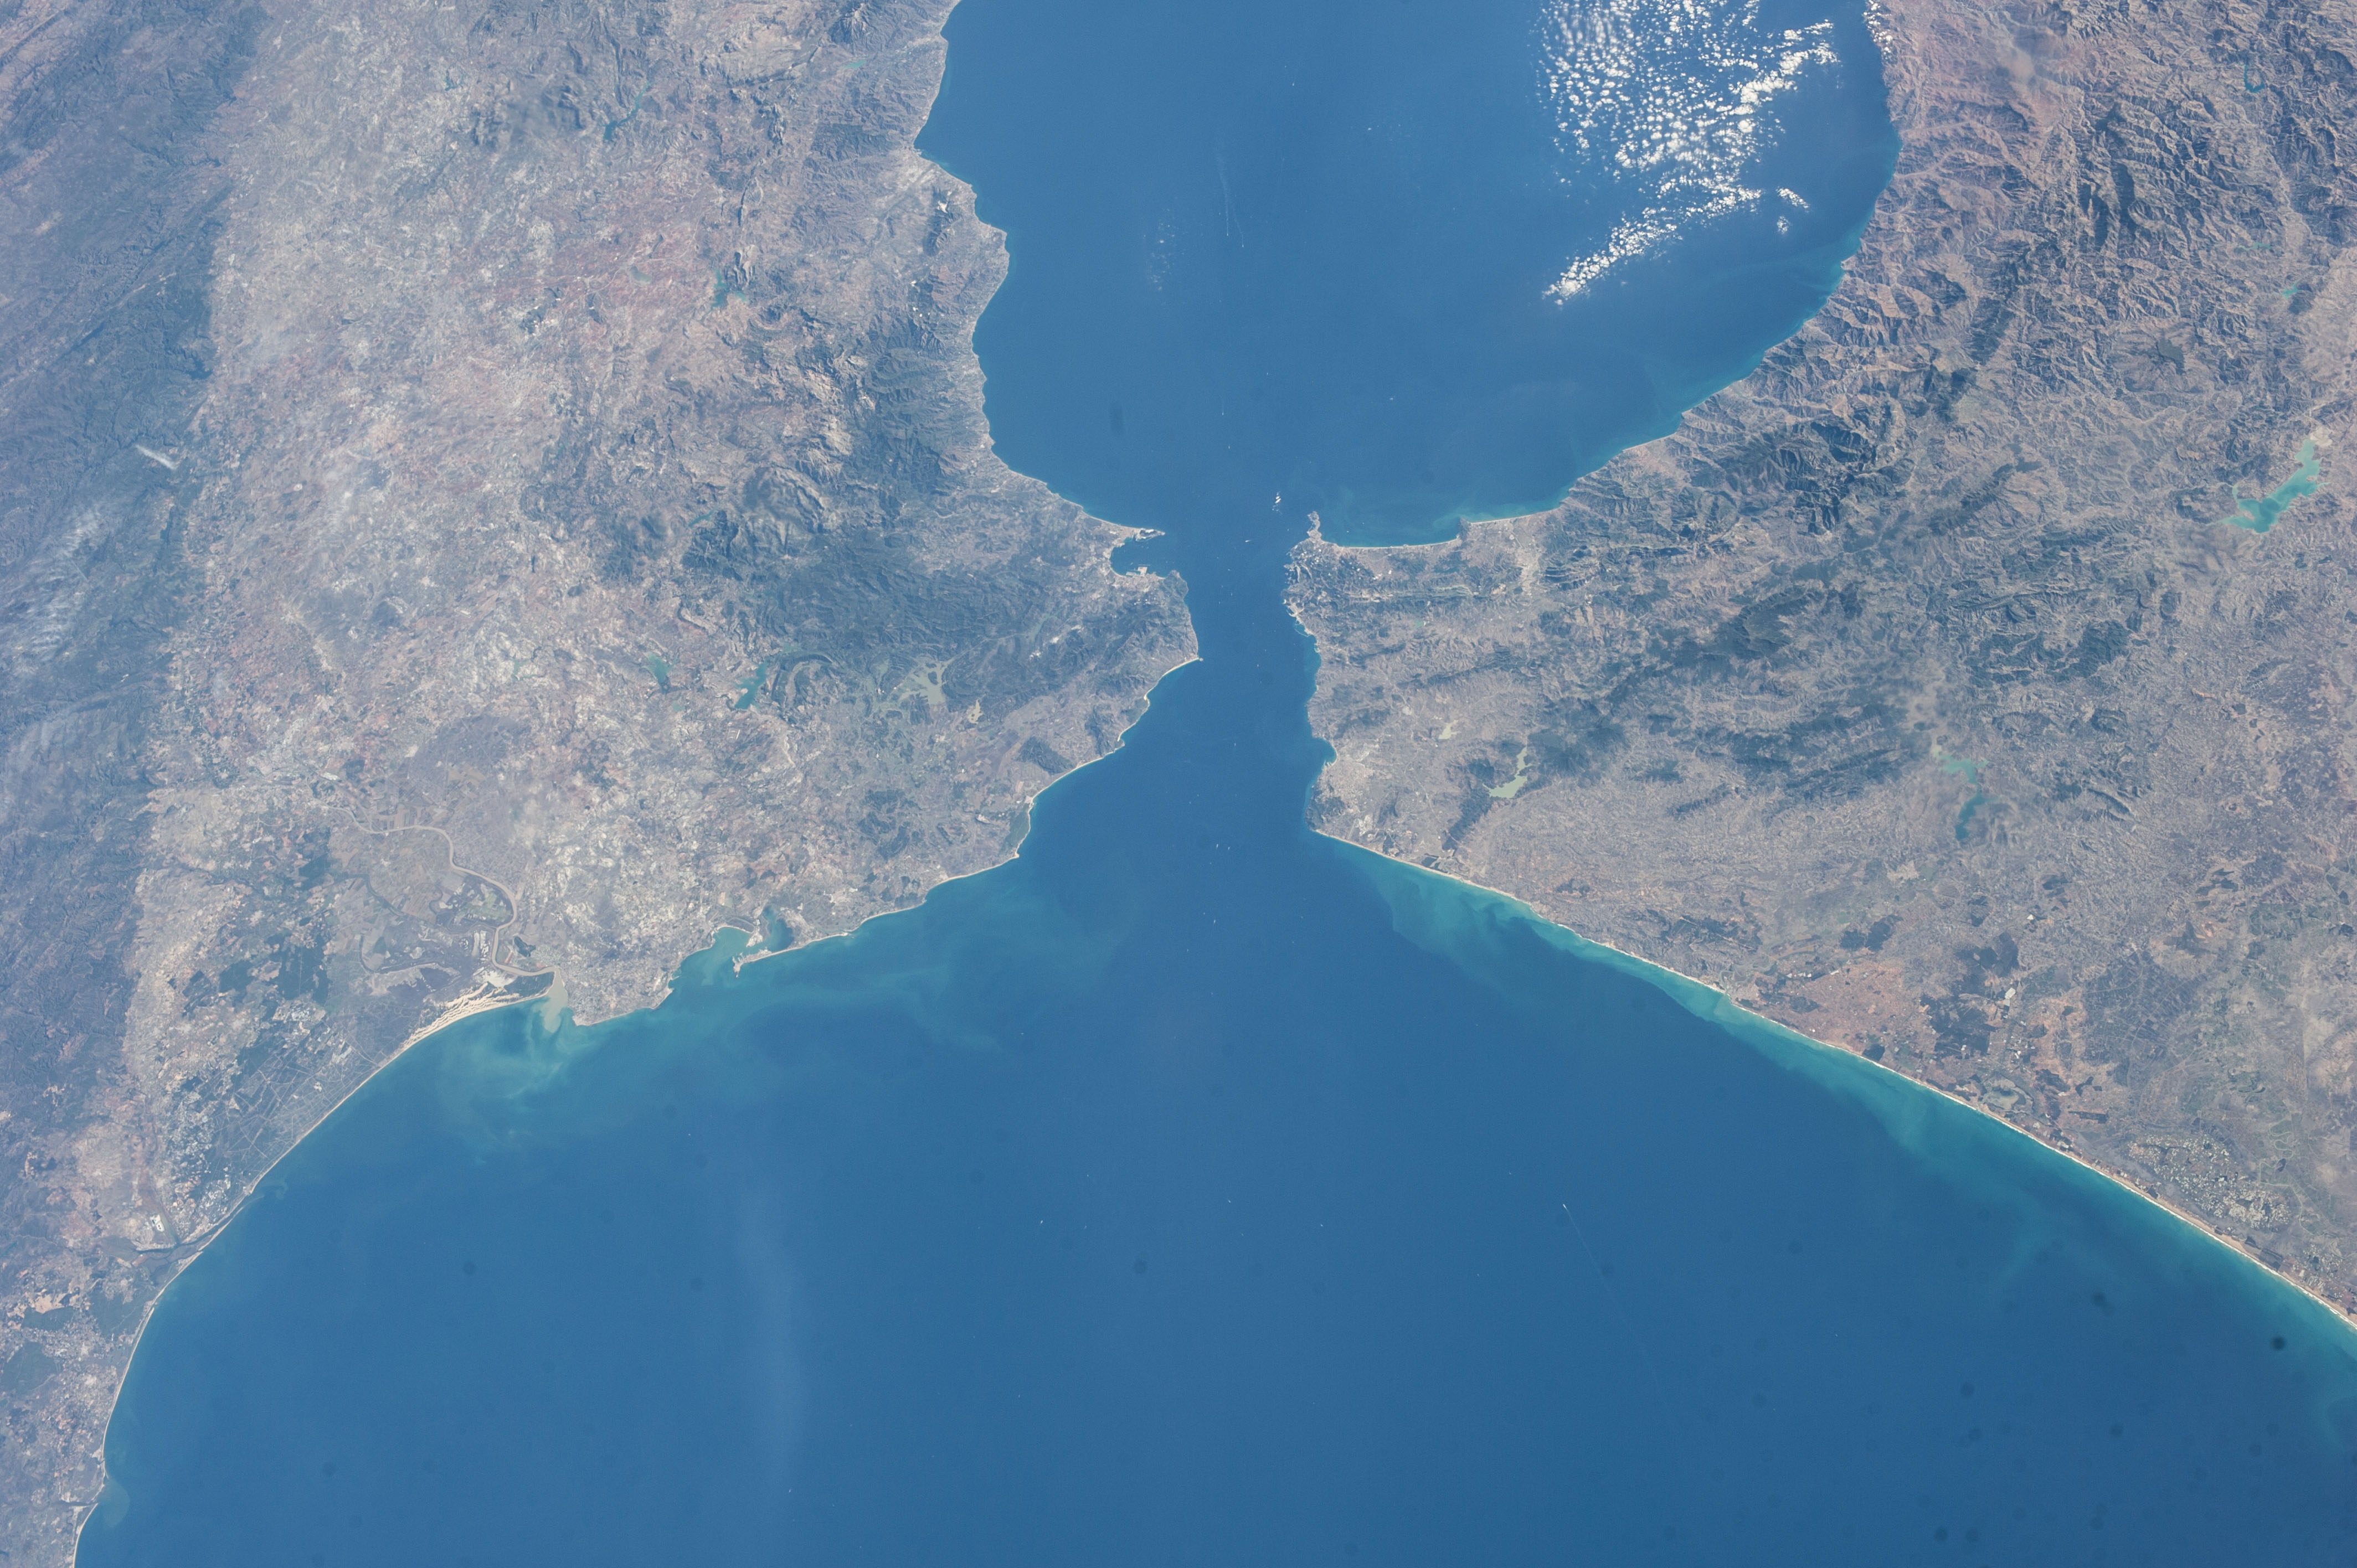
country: SPAIN
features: STRAIT OF GIBRALTAR, TANGIER, ALGECIRAS, LA LINEA DE LA CONCEPCION, CEUTA, MEDITERRANEAN SEA
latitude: 36.0
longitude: -5.9
